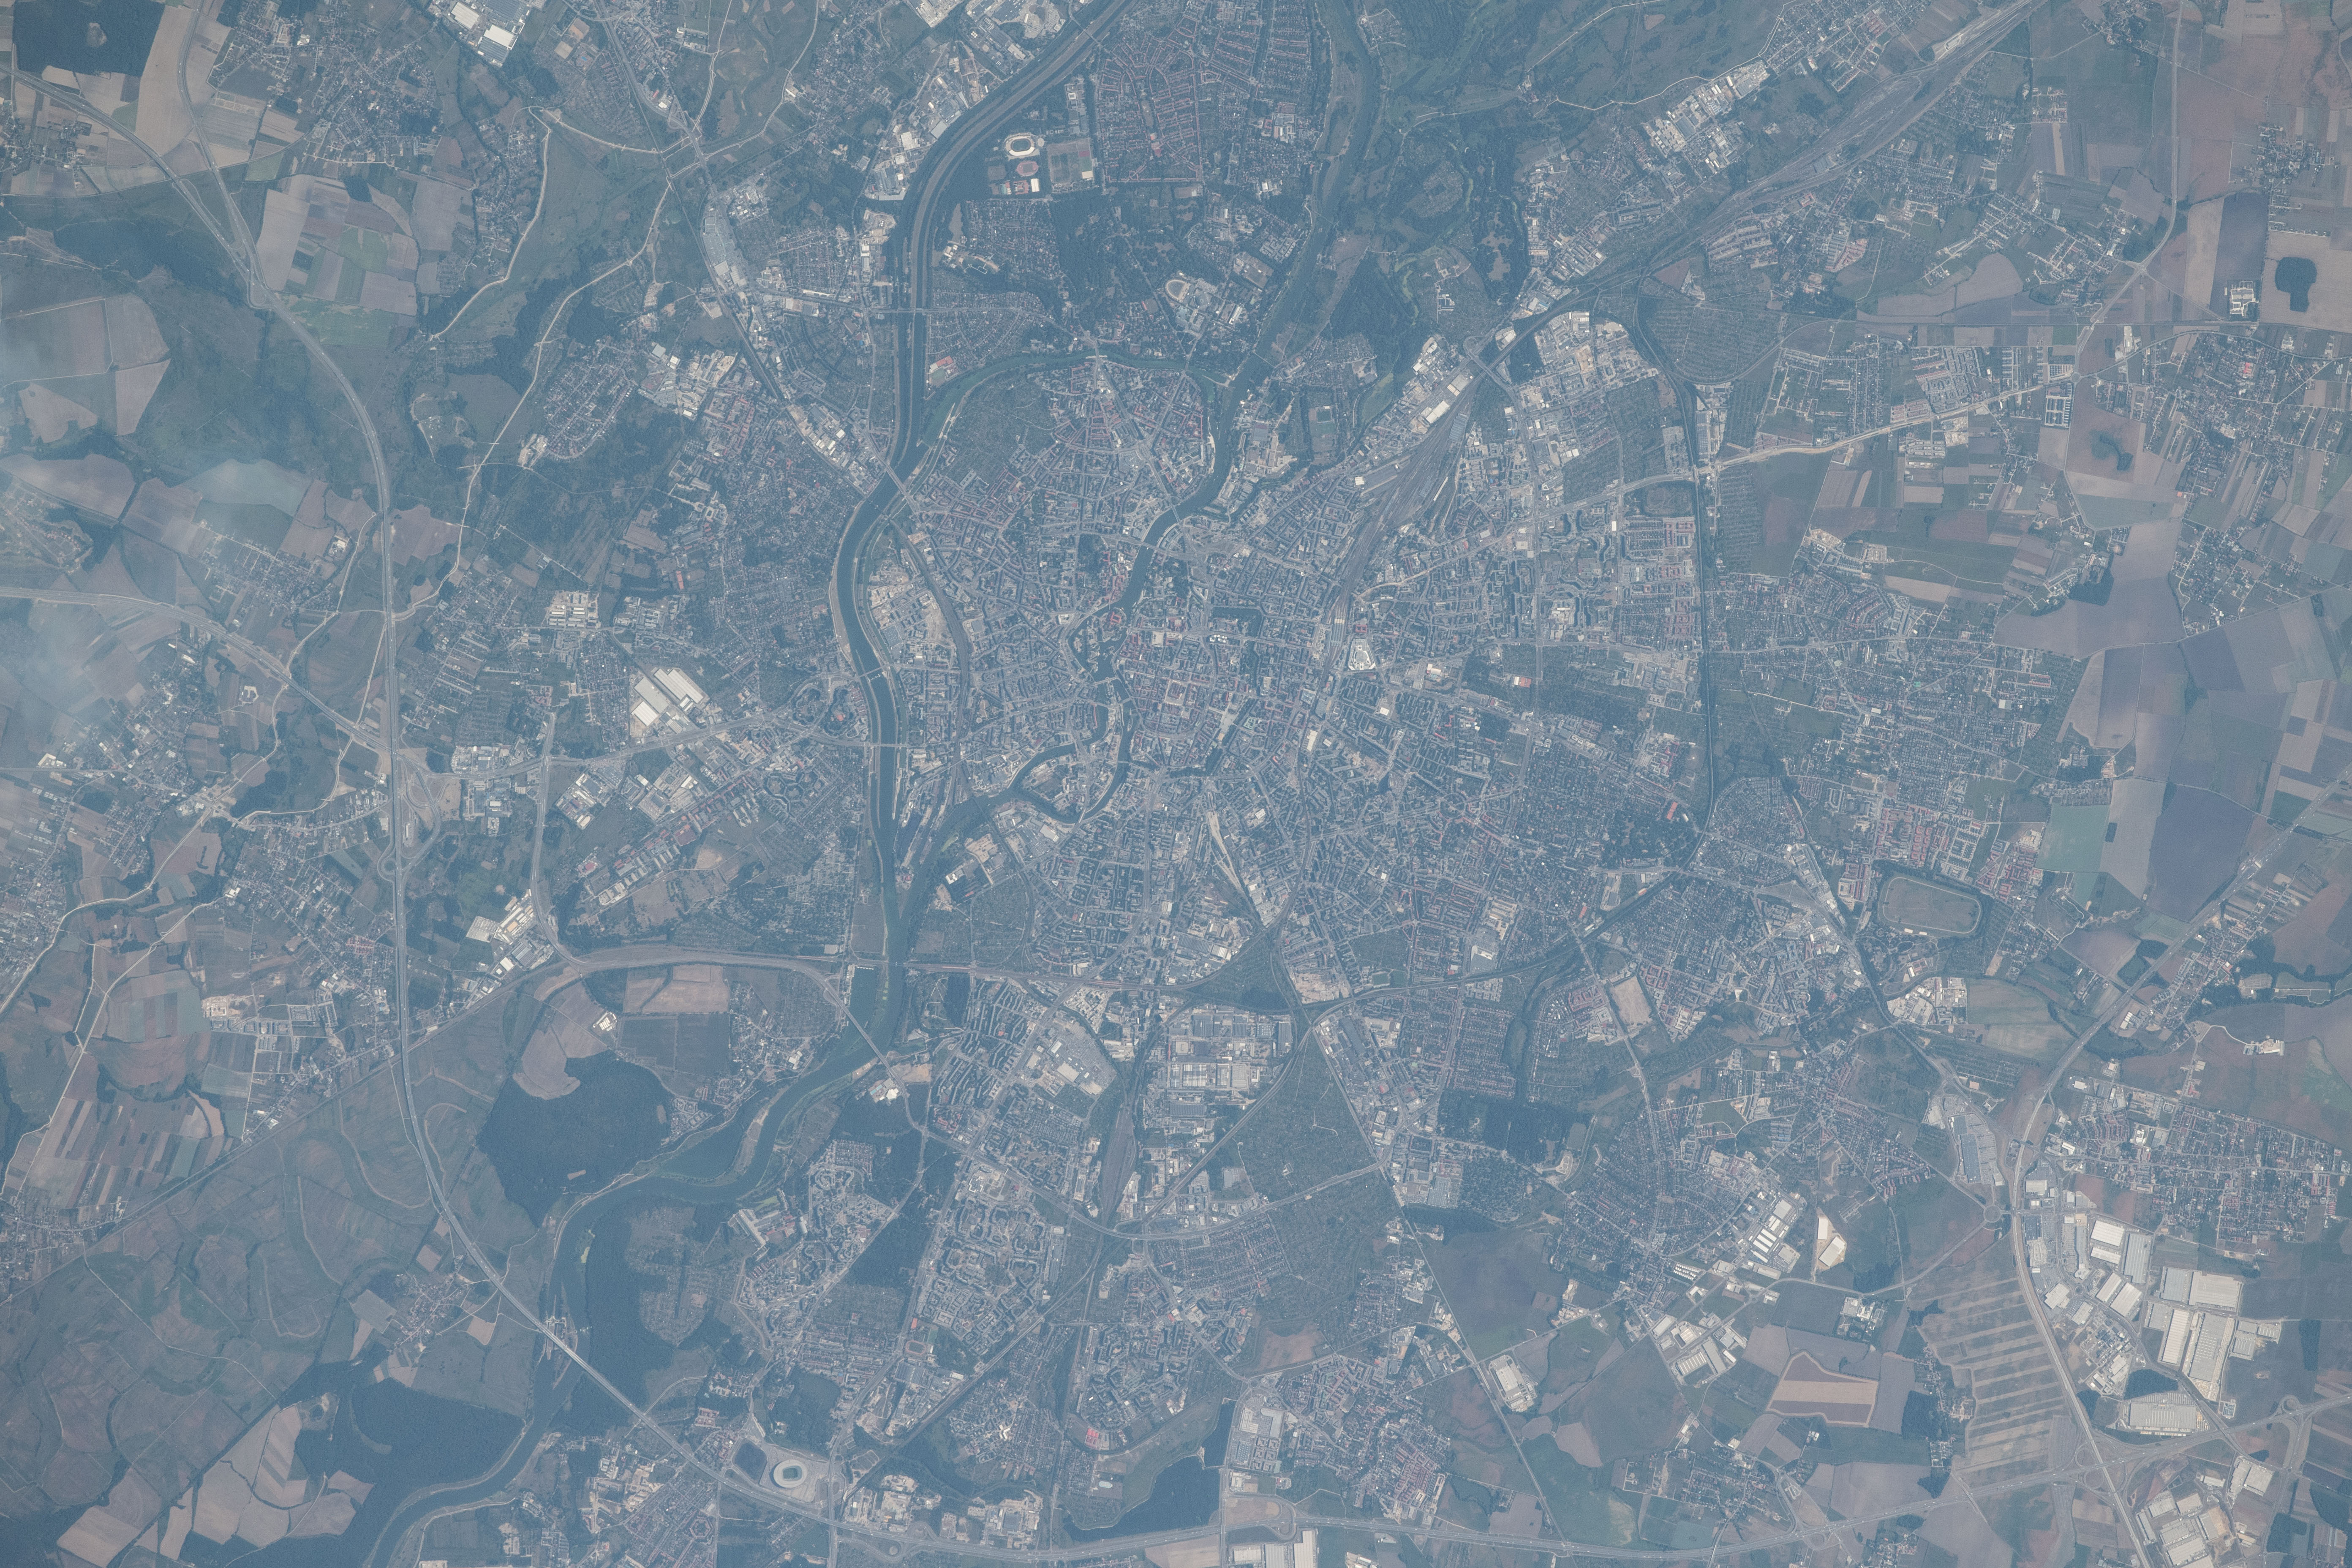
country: POLAND
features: WROCLAW, ODER, STARA ODRA
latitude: 51.1
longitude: 17.0
